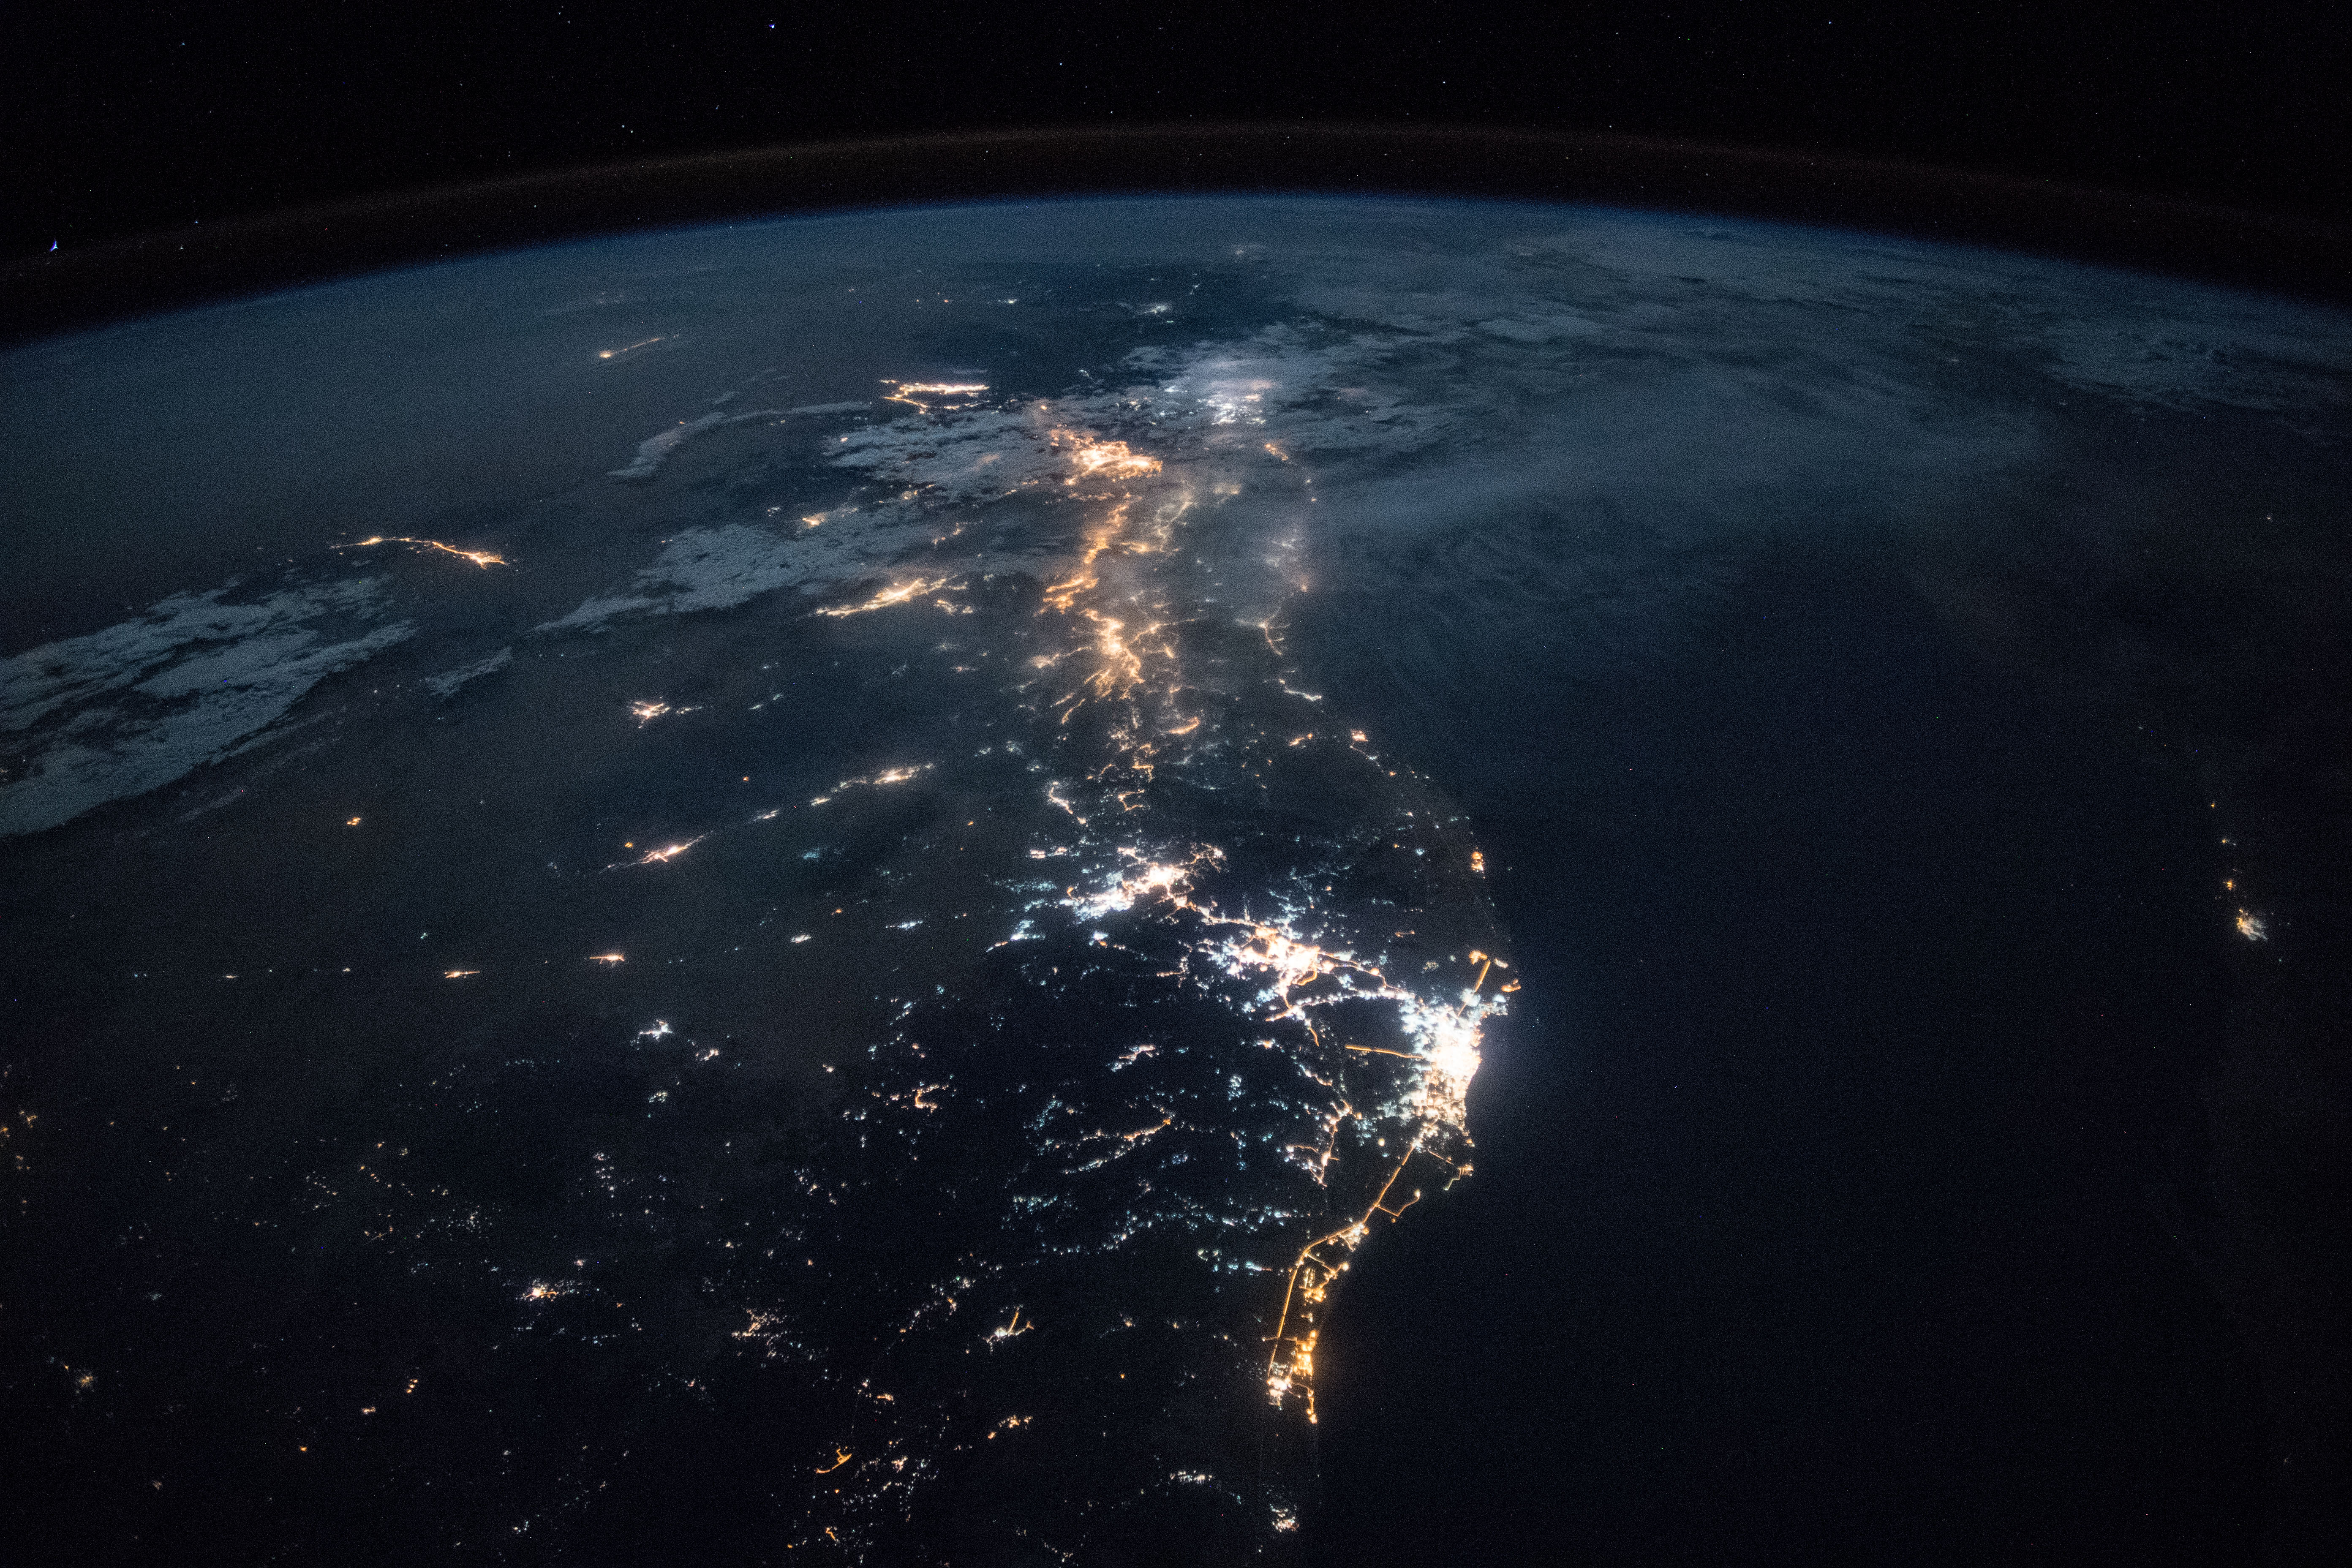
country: SAUDI ARABIA
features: SIGNAL HILL, PORT SUDAN, YANBU CITY, RED SEA, JEDDAH CITY, MECCA CITY, NIGHT, EARTH LIMB
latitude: 21.1
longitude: 39.8
